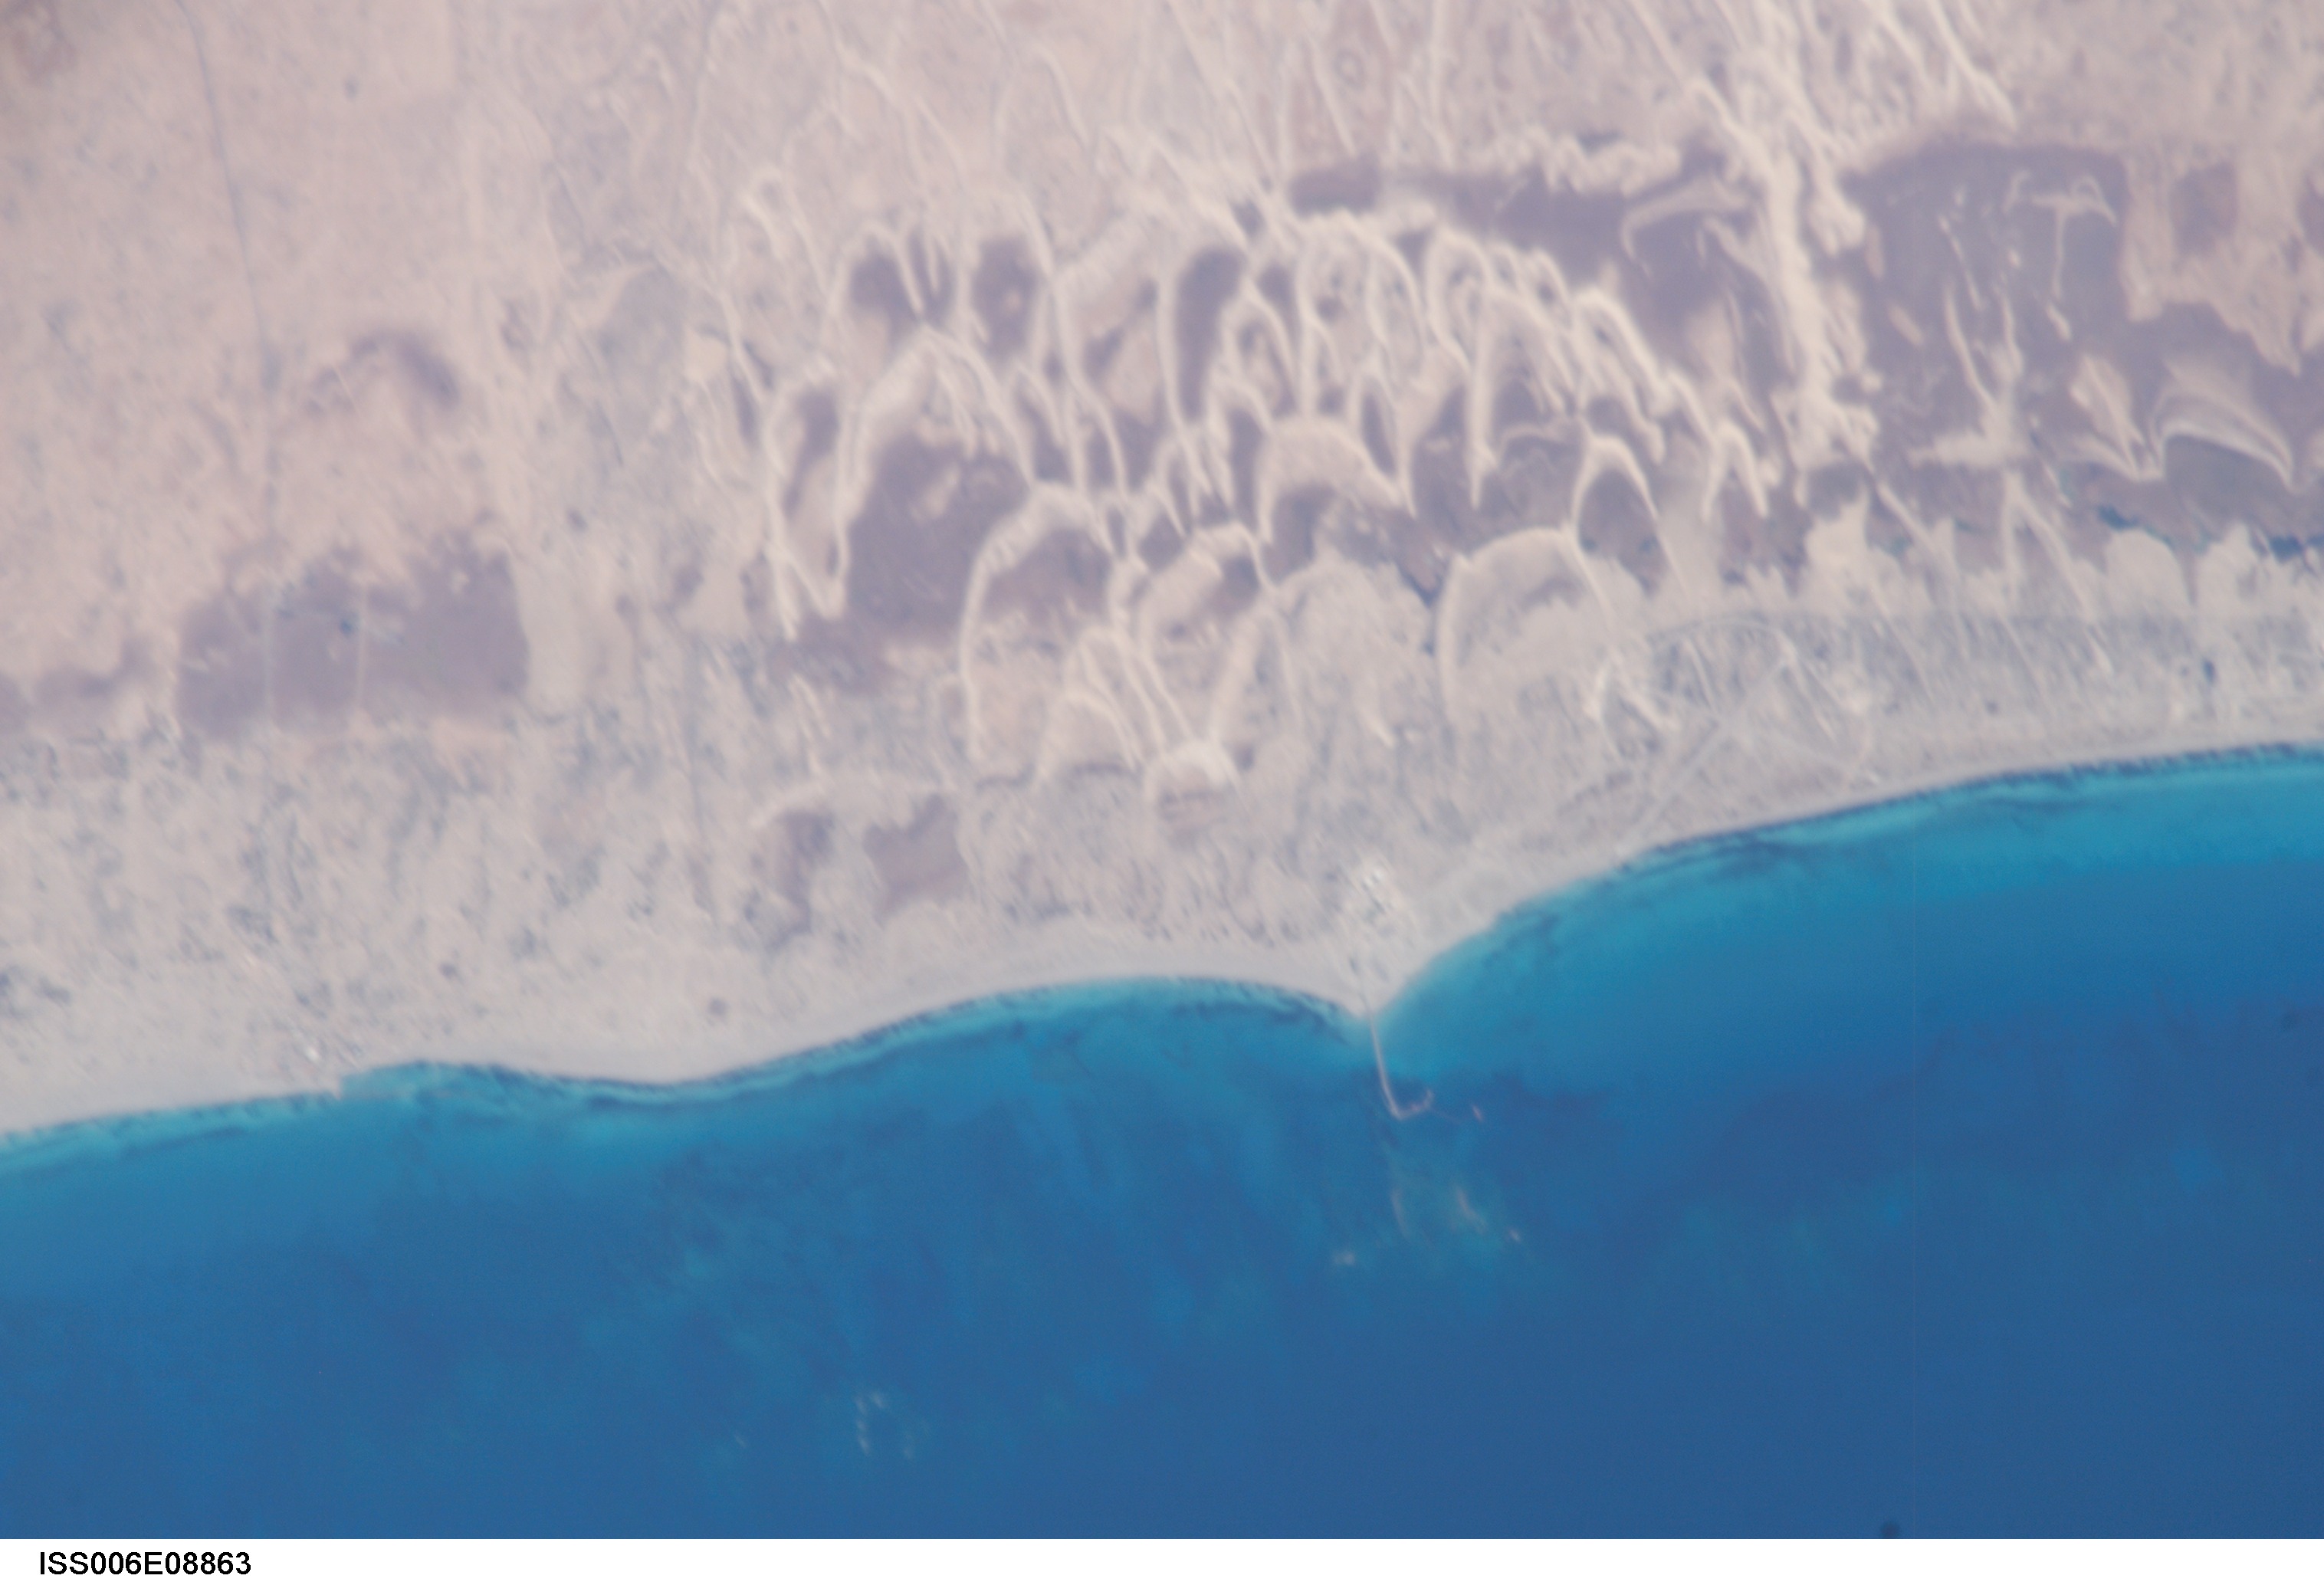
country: LIBYA
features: COASTAL DUNES, CAPE LANUF
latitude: 30.5
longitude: 18.5
